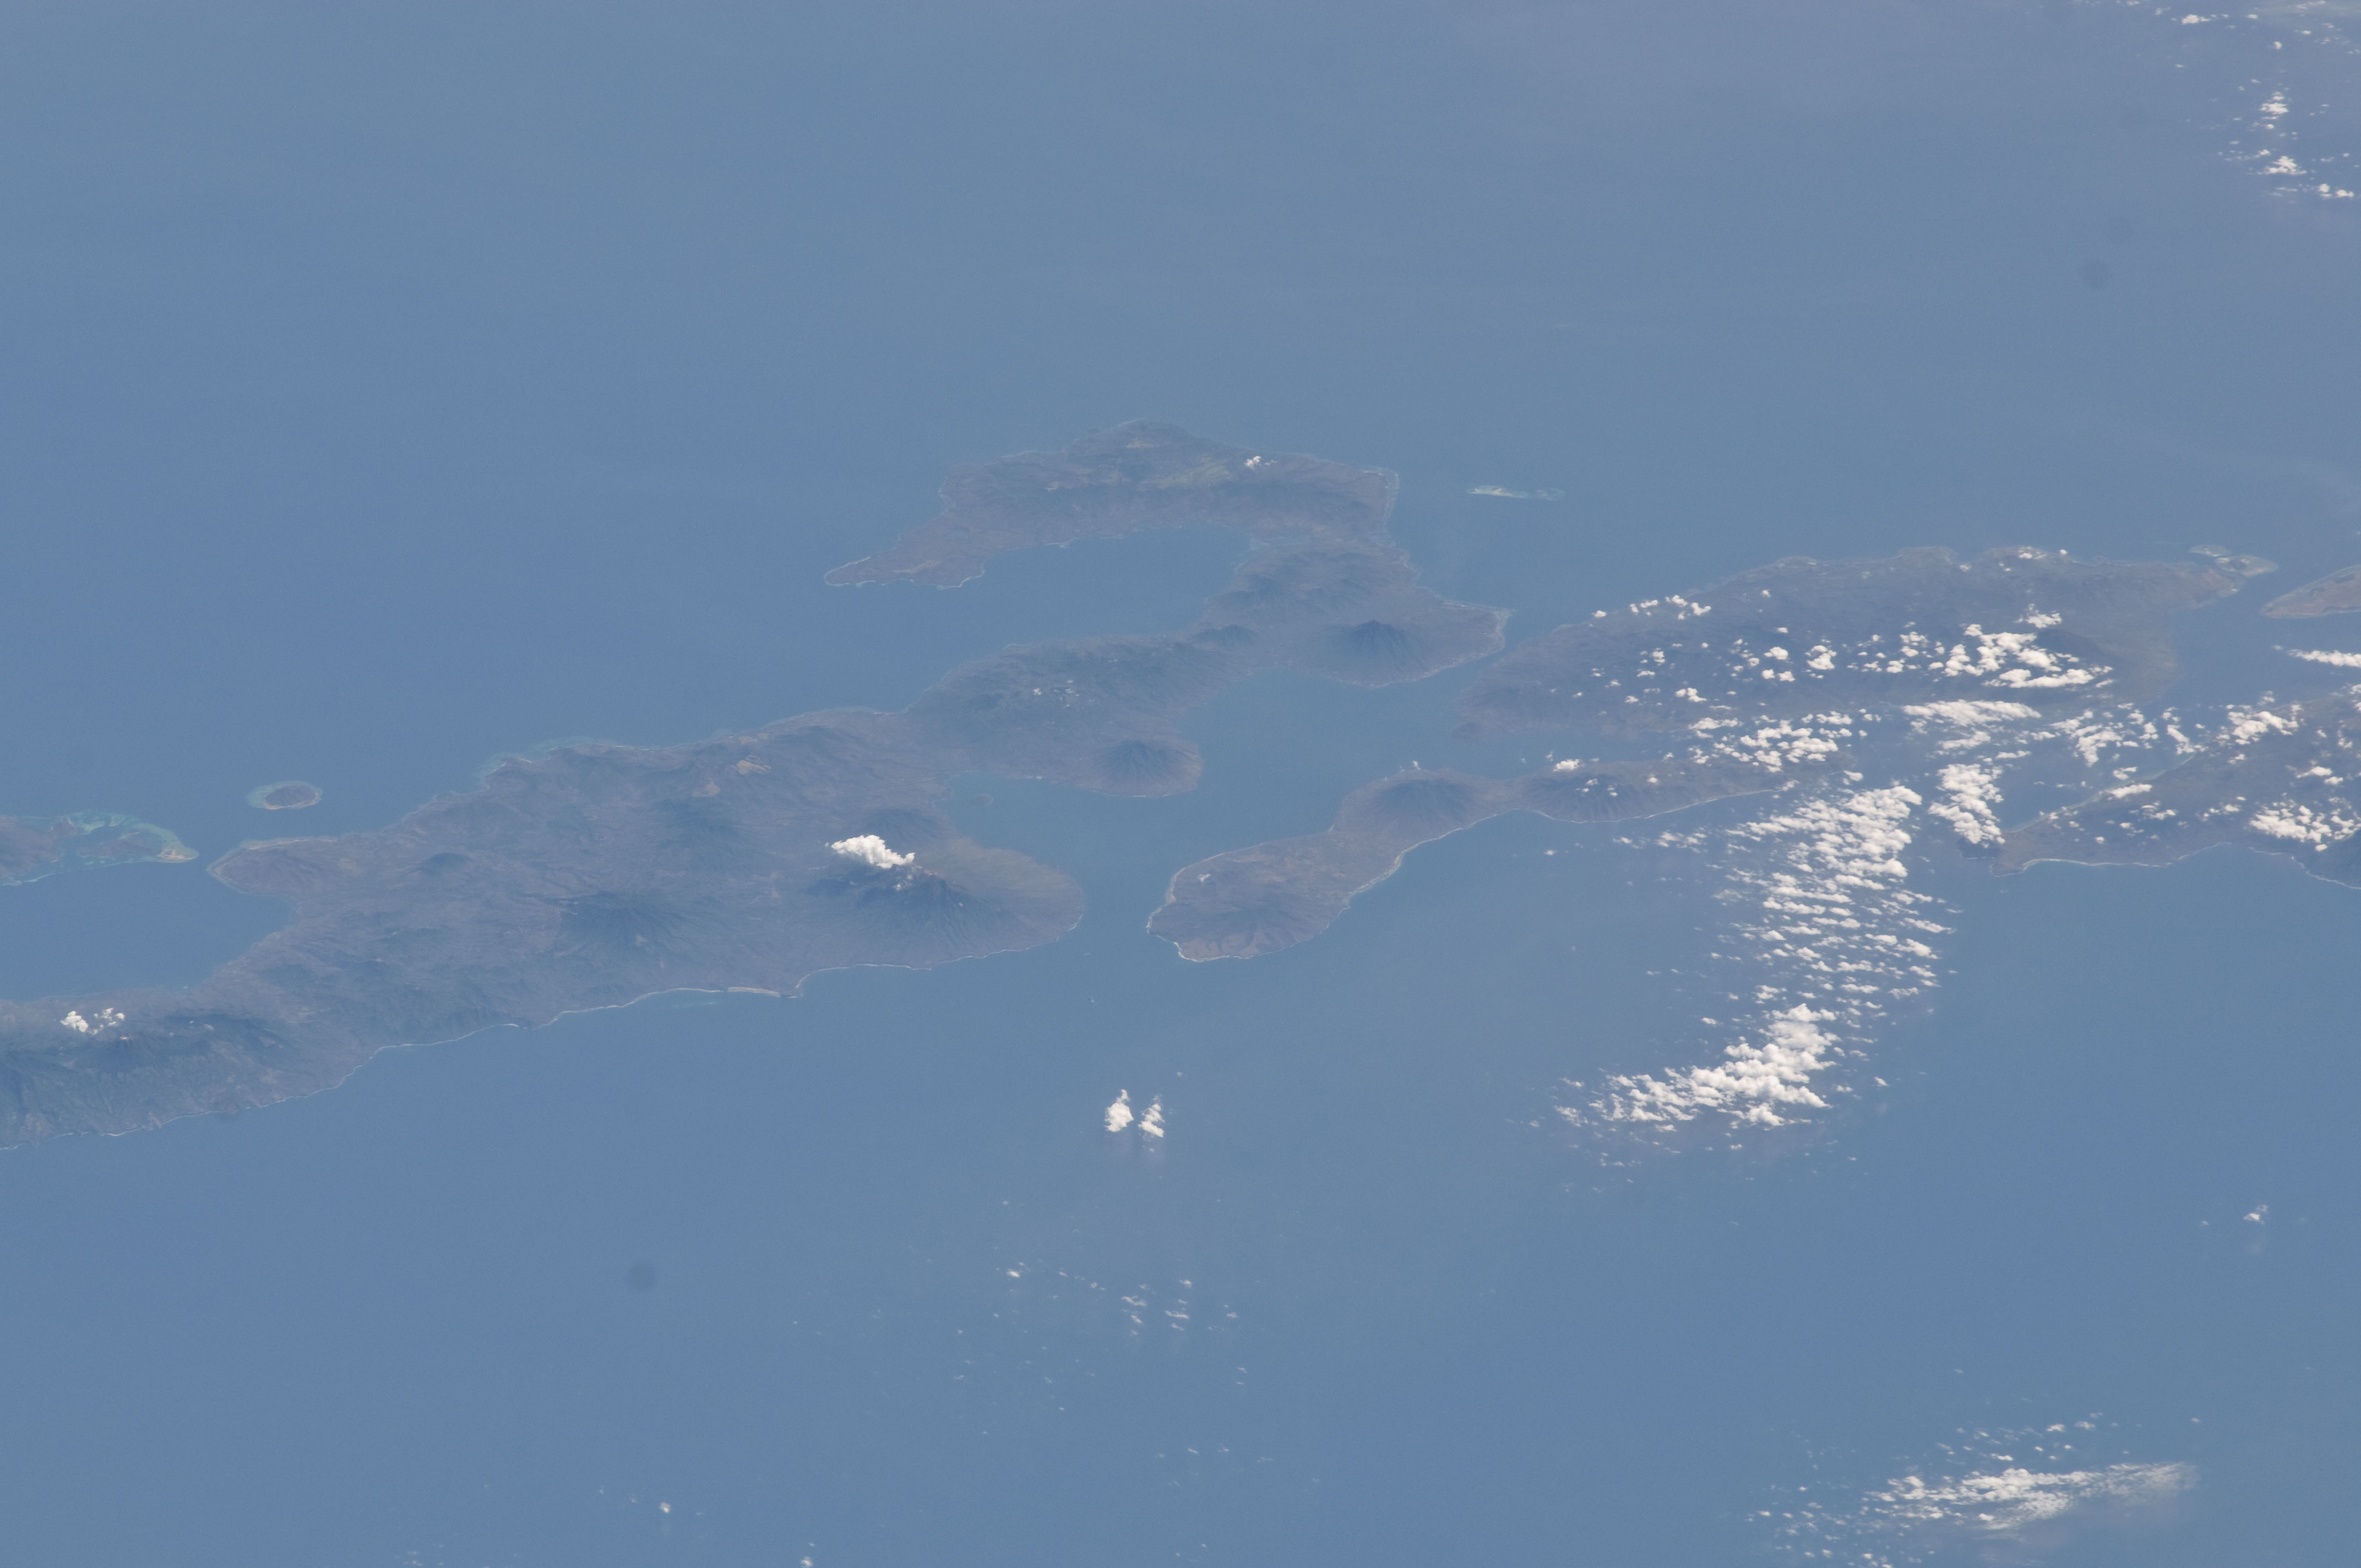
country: INDONESIA
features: LESSER SUNDA I., FLORES, PULAU SOLOR, INDIAN O.
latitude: -8.5
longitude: 122.7
